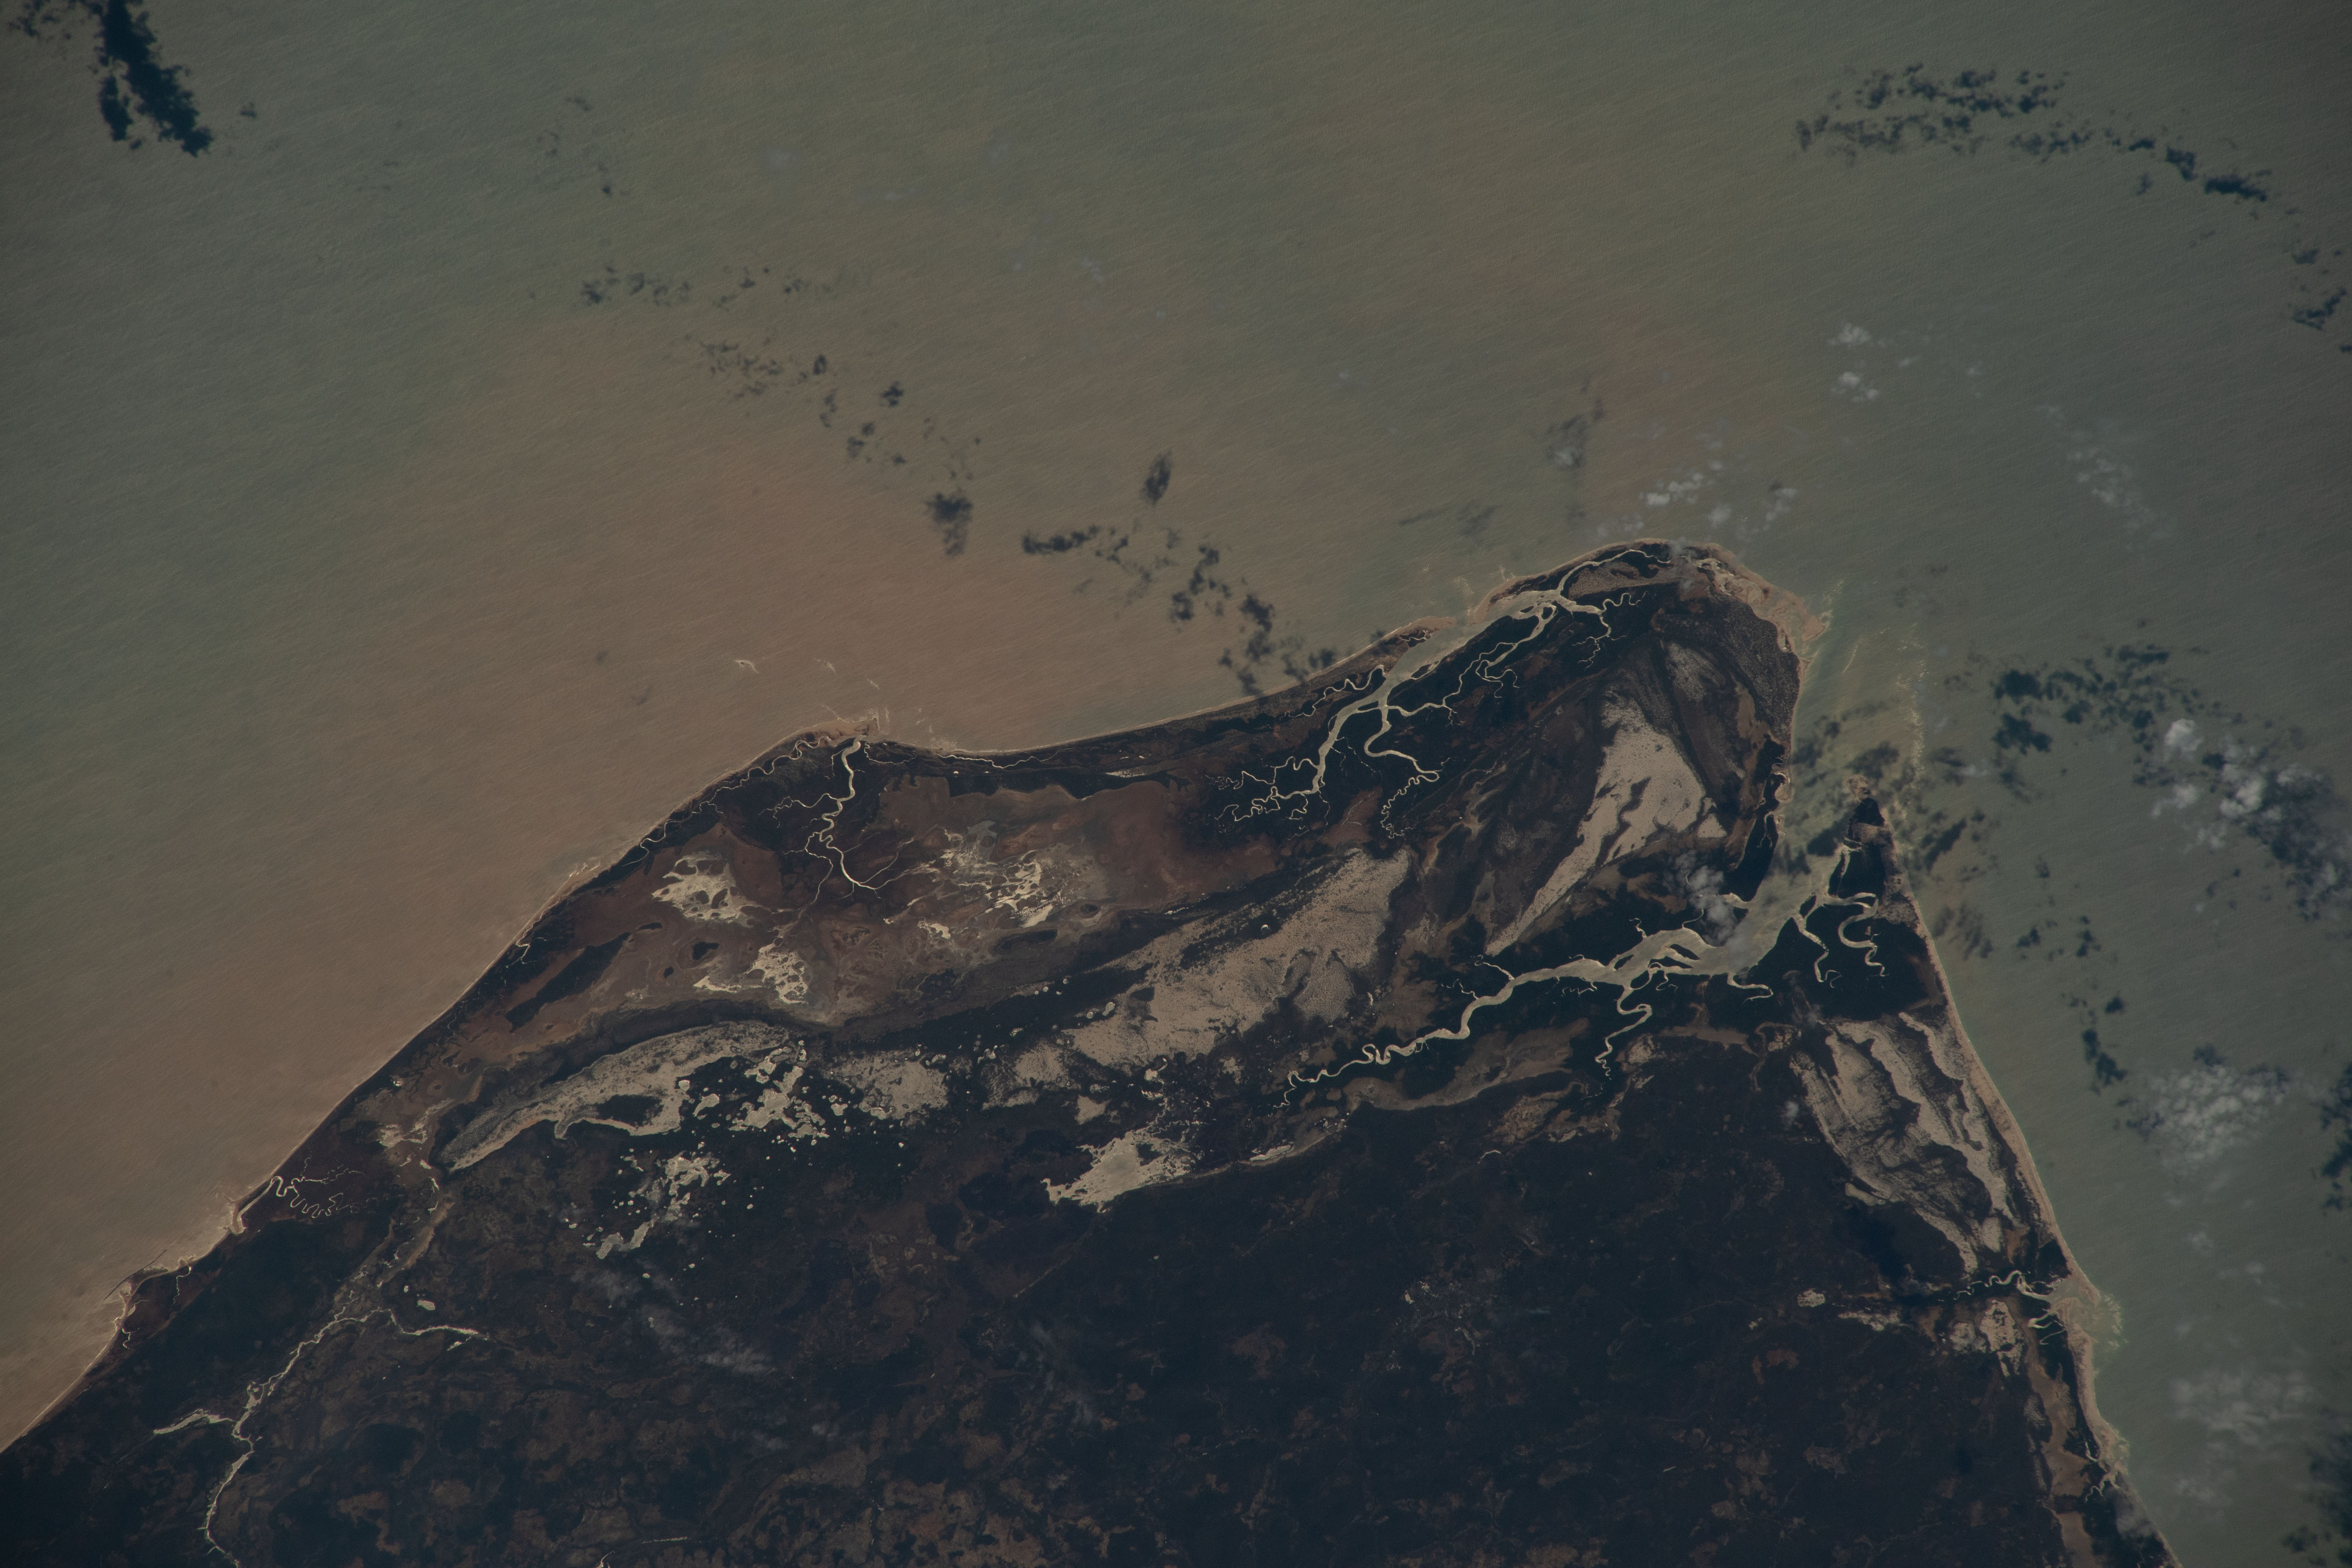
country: MADAGASCAR
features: MOZAMBIQUE CHANNEL, MANAMPATRA, VILAMATSA
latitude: -16.2
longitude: 44.5
